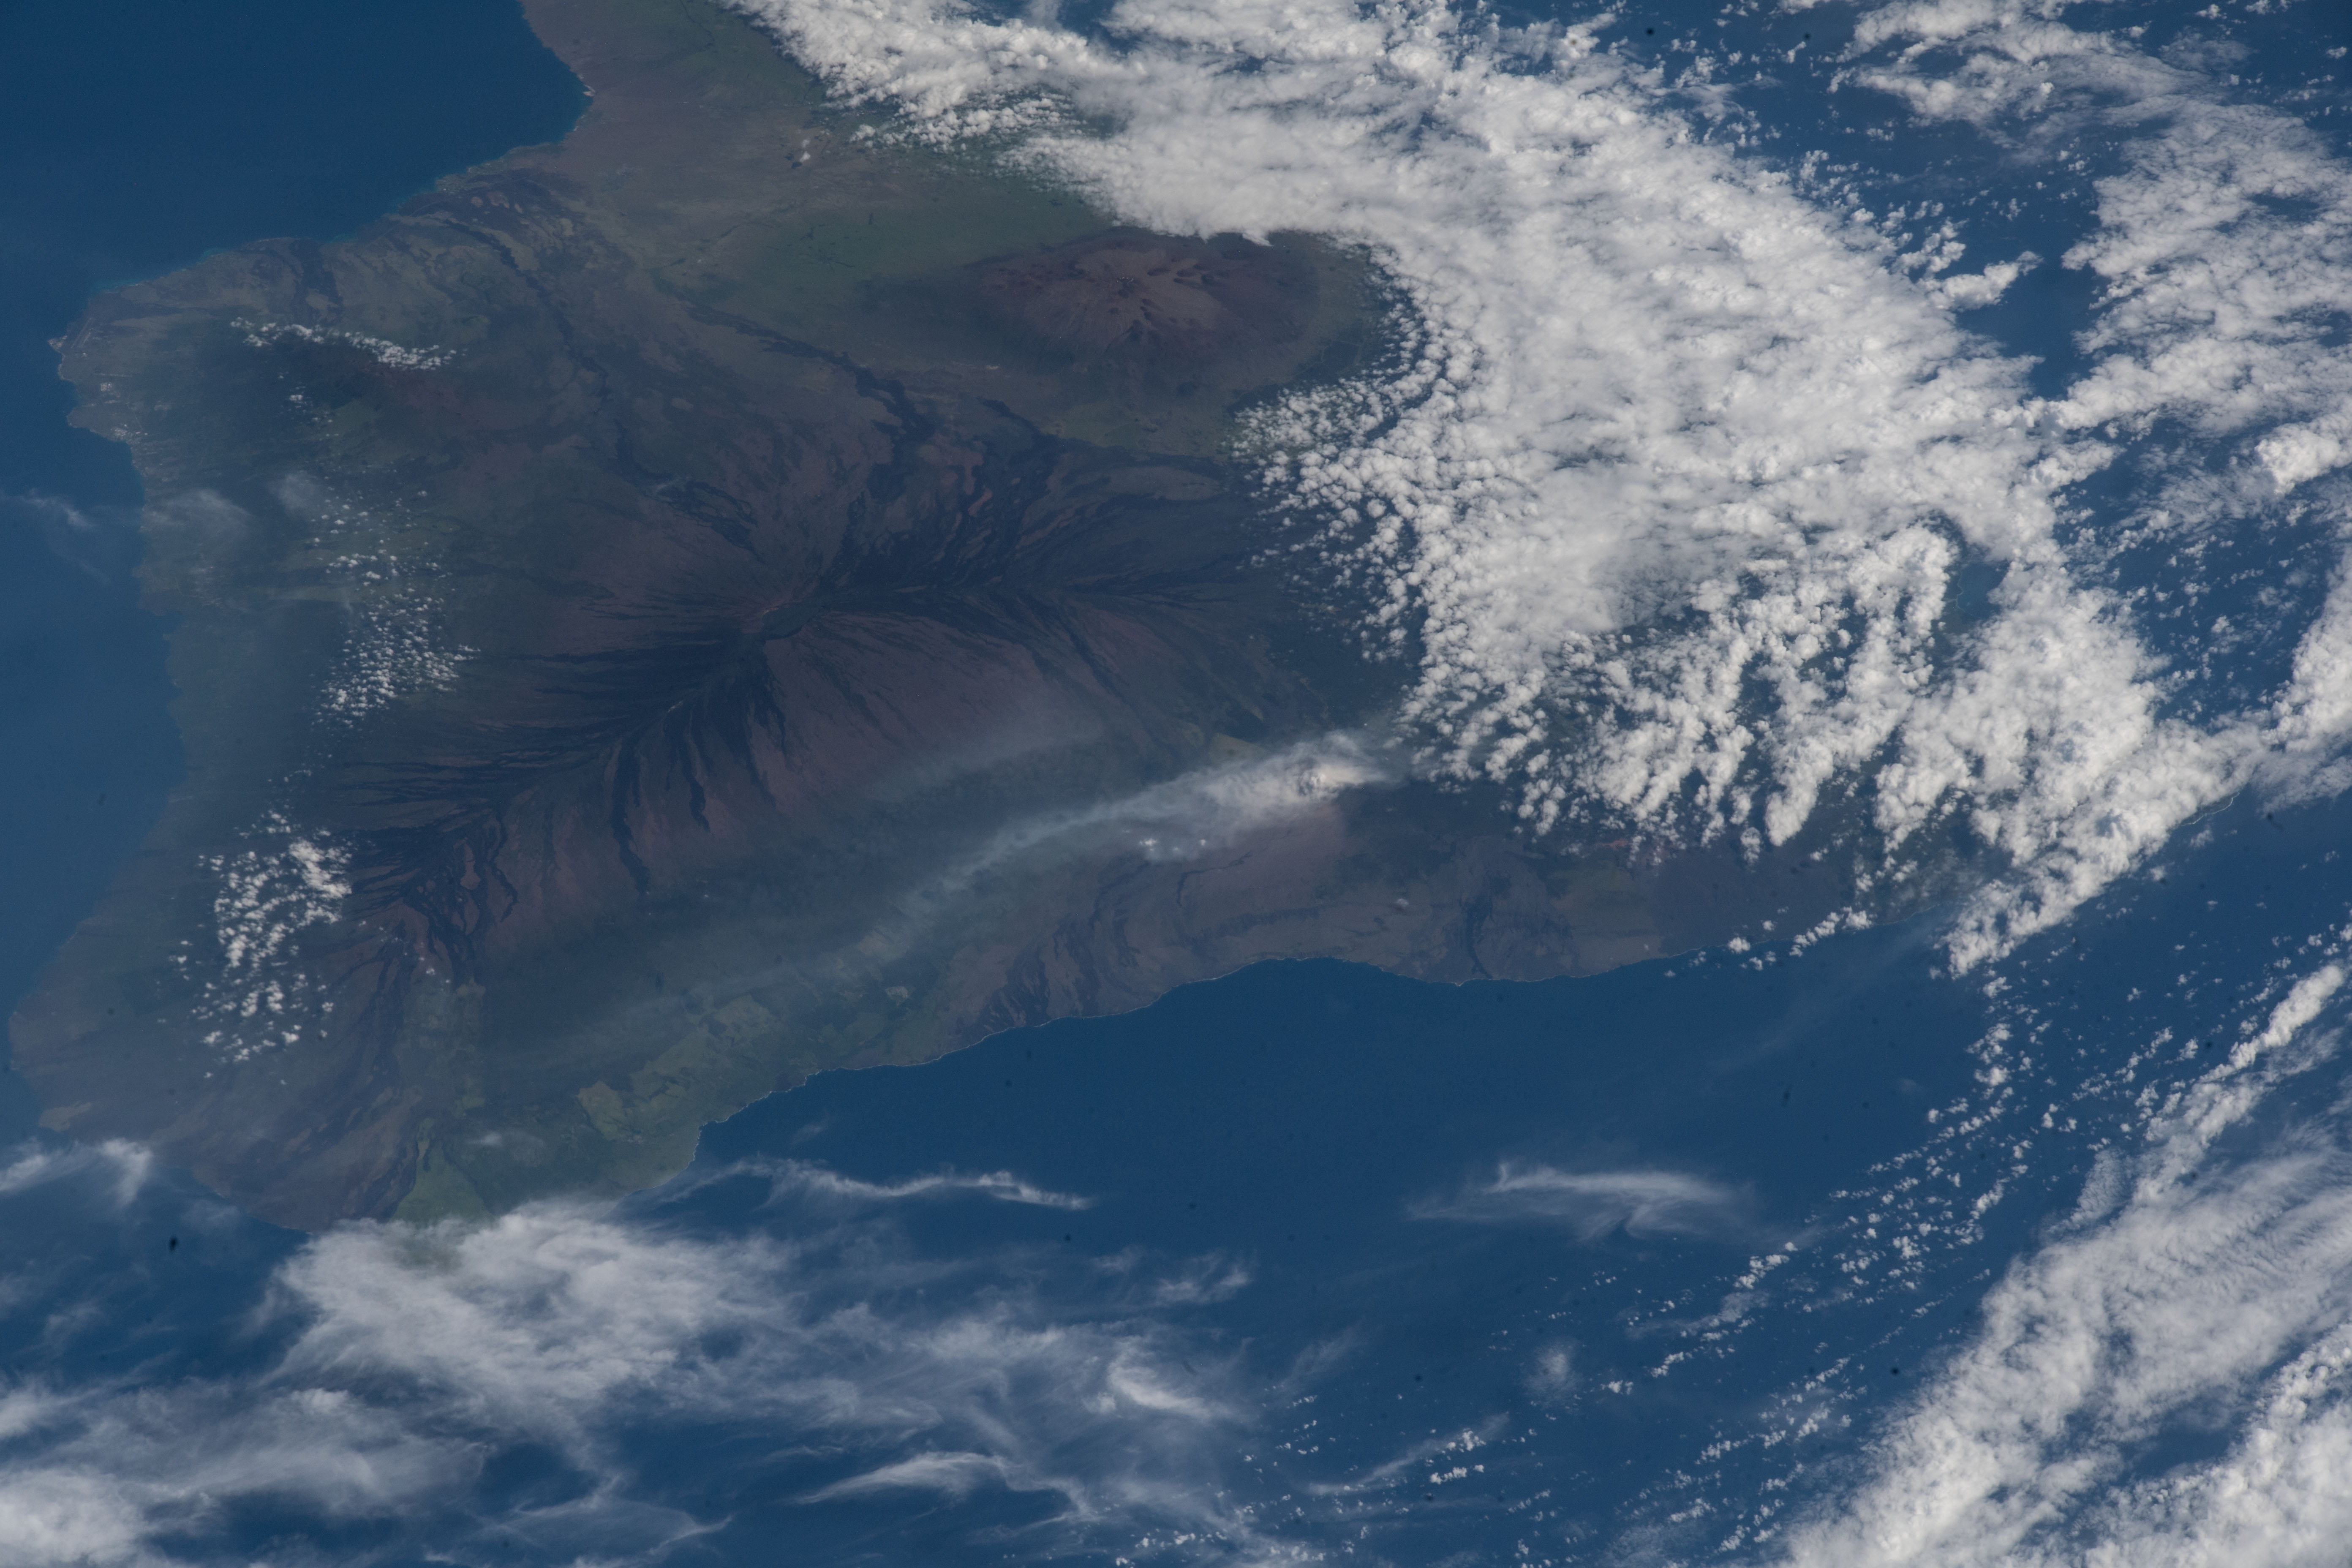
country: USA-HAWAII
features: ISLAND OF HAWAI'I, PACIFIC OCEAN, MAUNA LOA, VOLCANO, MAUNA KEA, KILAUEA, VOLCANIC ERUPTION PLUME
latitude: 19.4
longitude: -155.4
